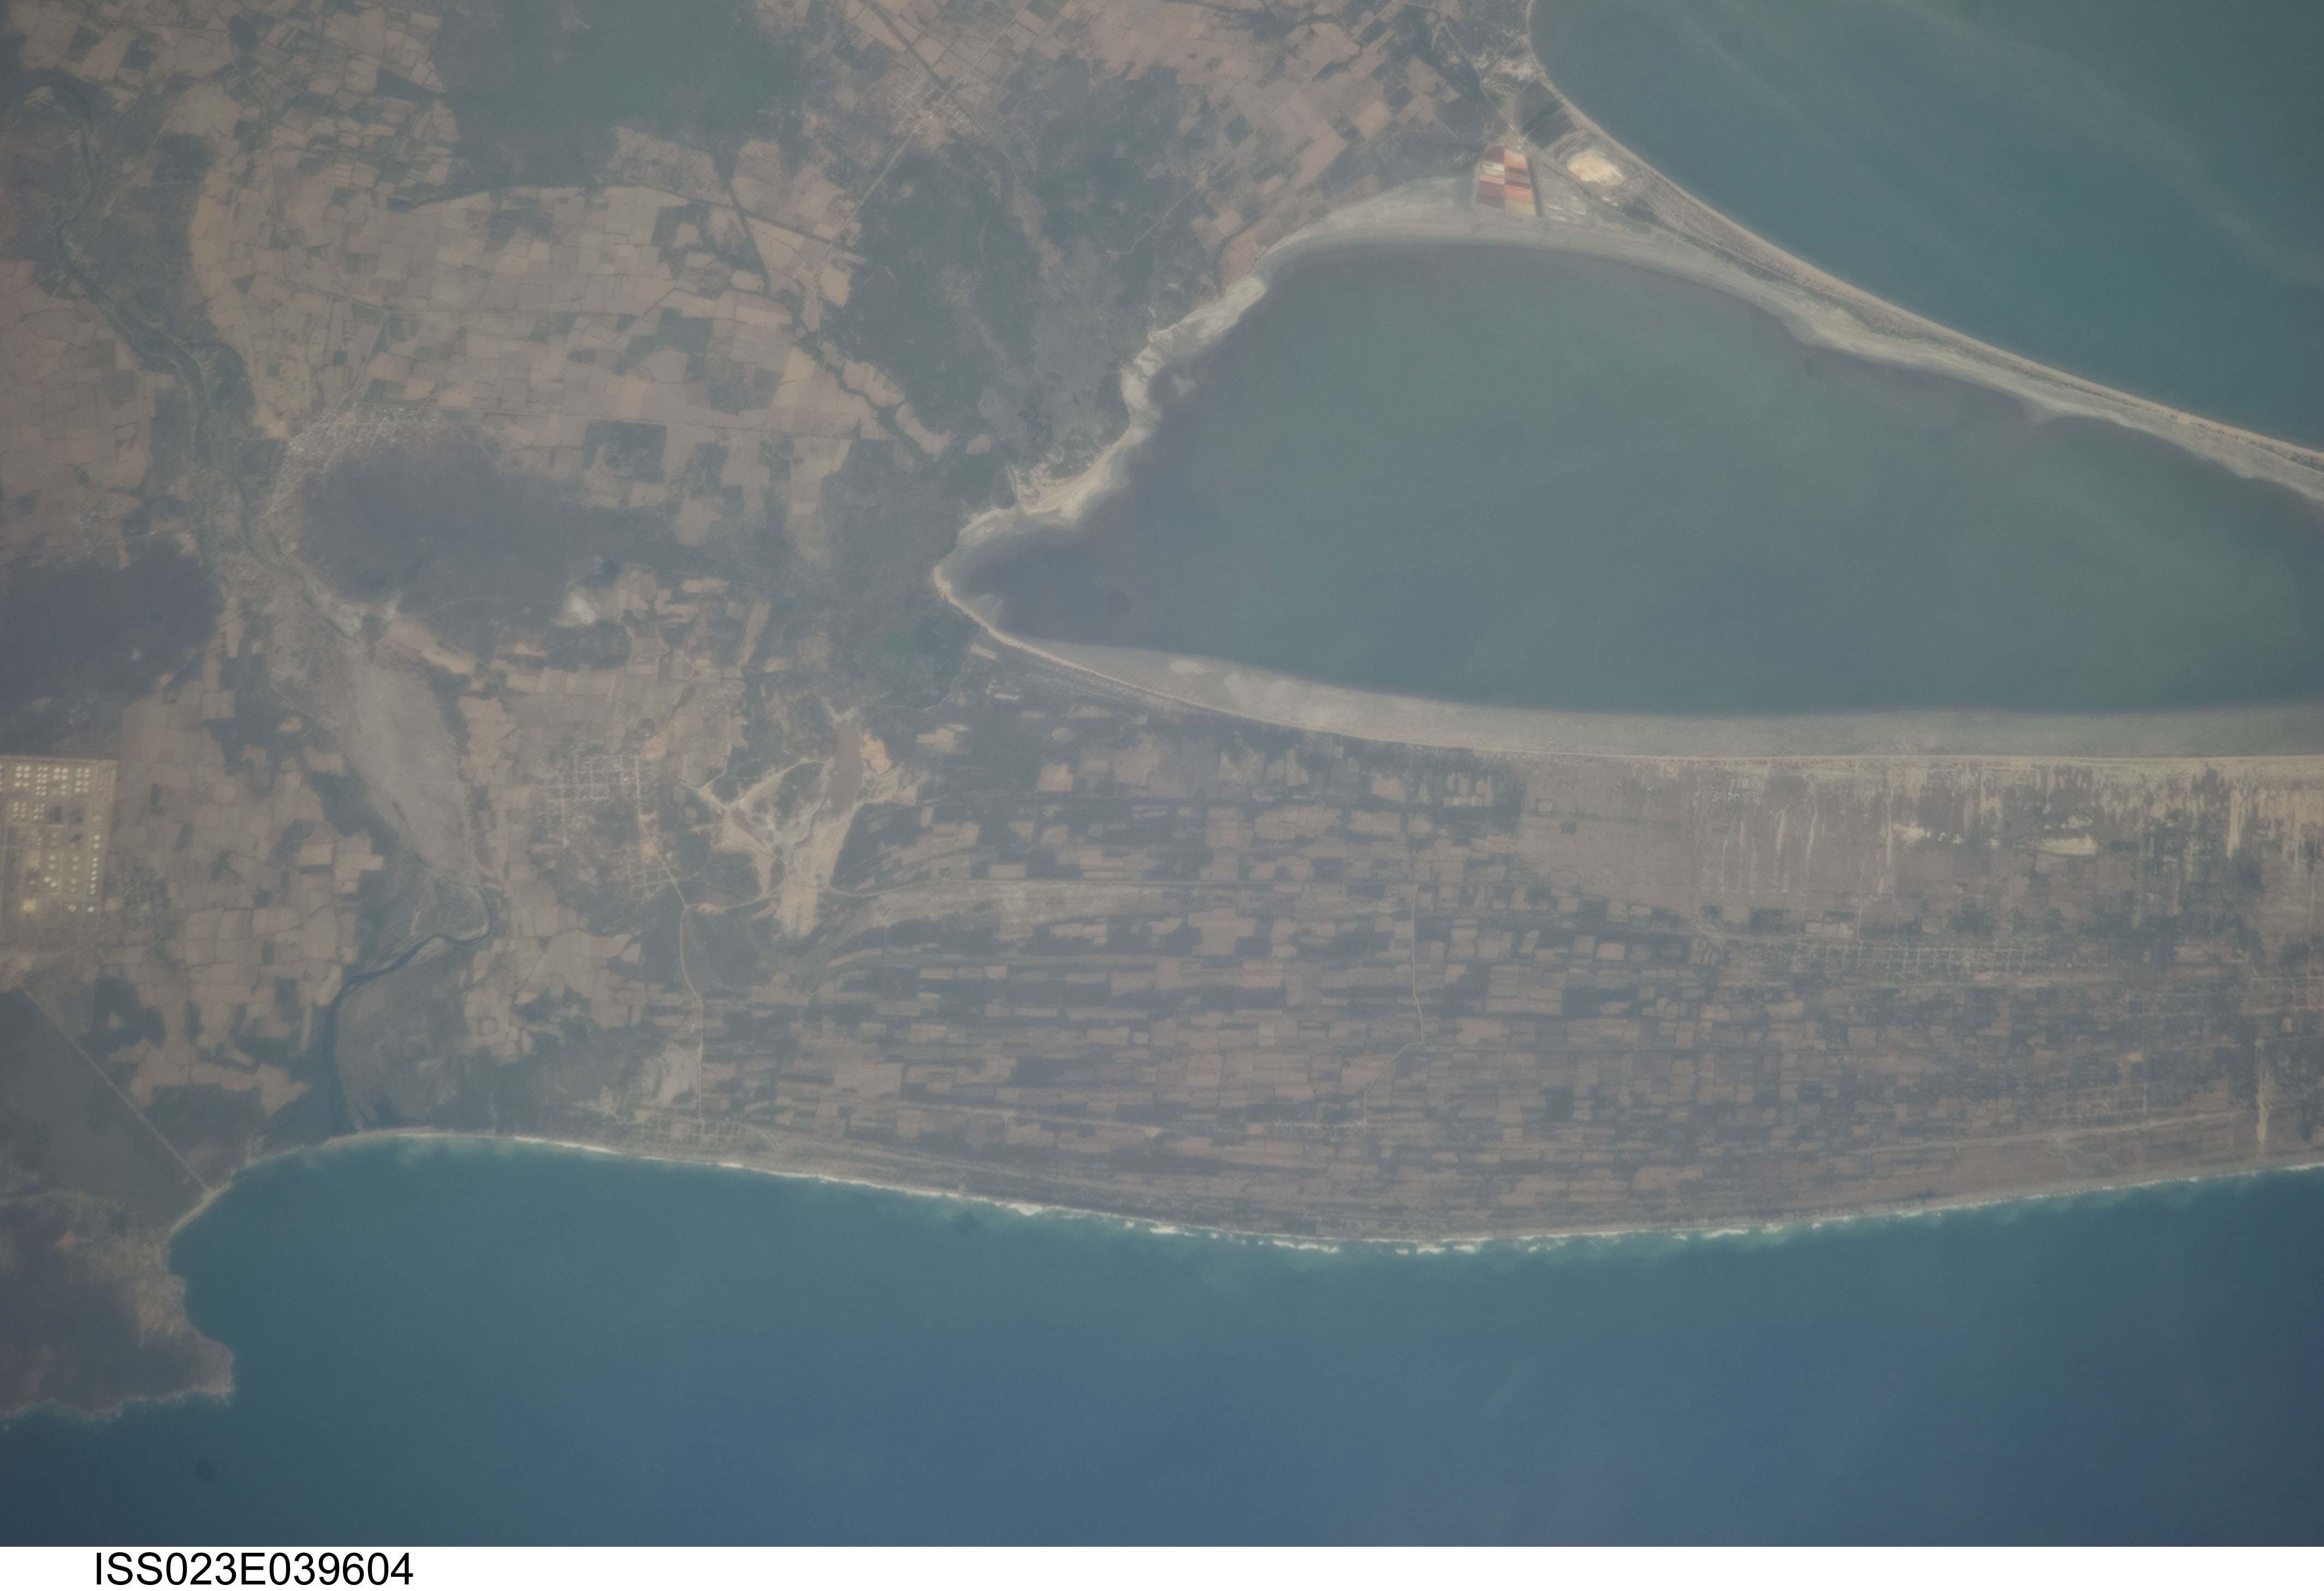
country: MEXICO
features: PACIFIC OCEAN COAST, TEHUANTEPEC R. DELTA, SUPERIOR LAGOON, SPIT, AGR.
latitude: 16.2
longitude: -95.1
